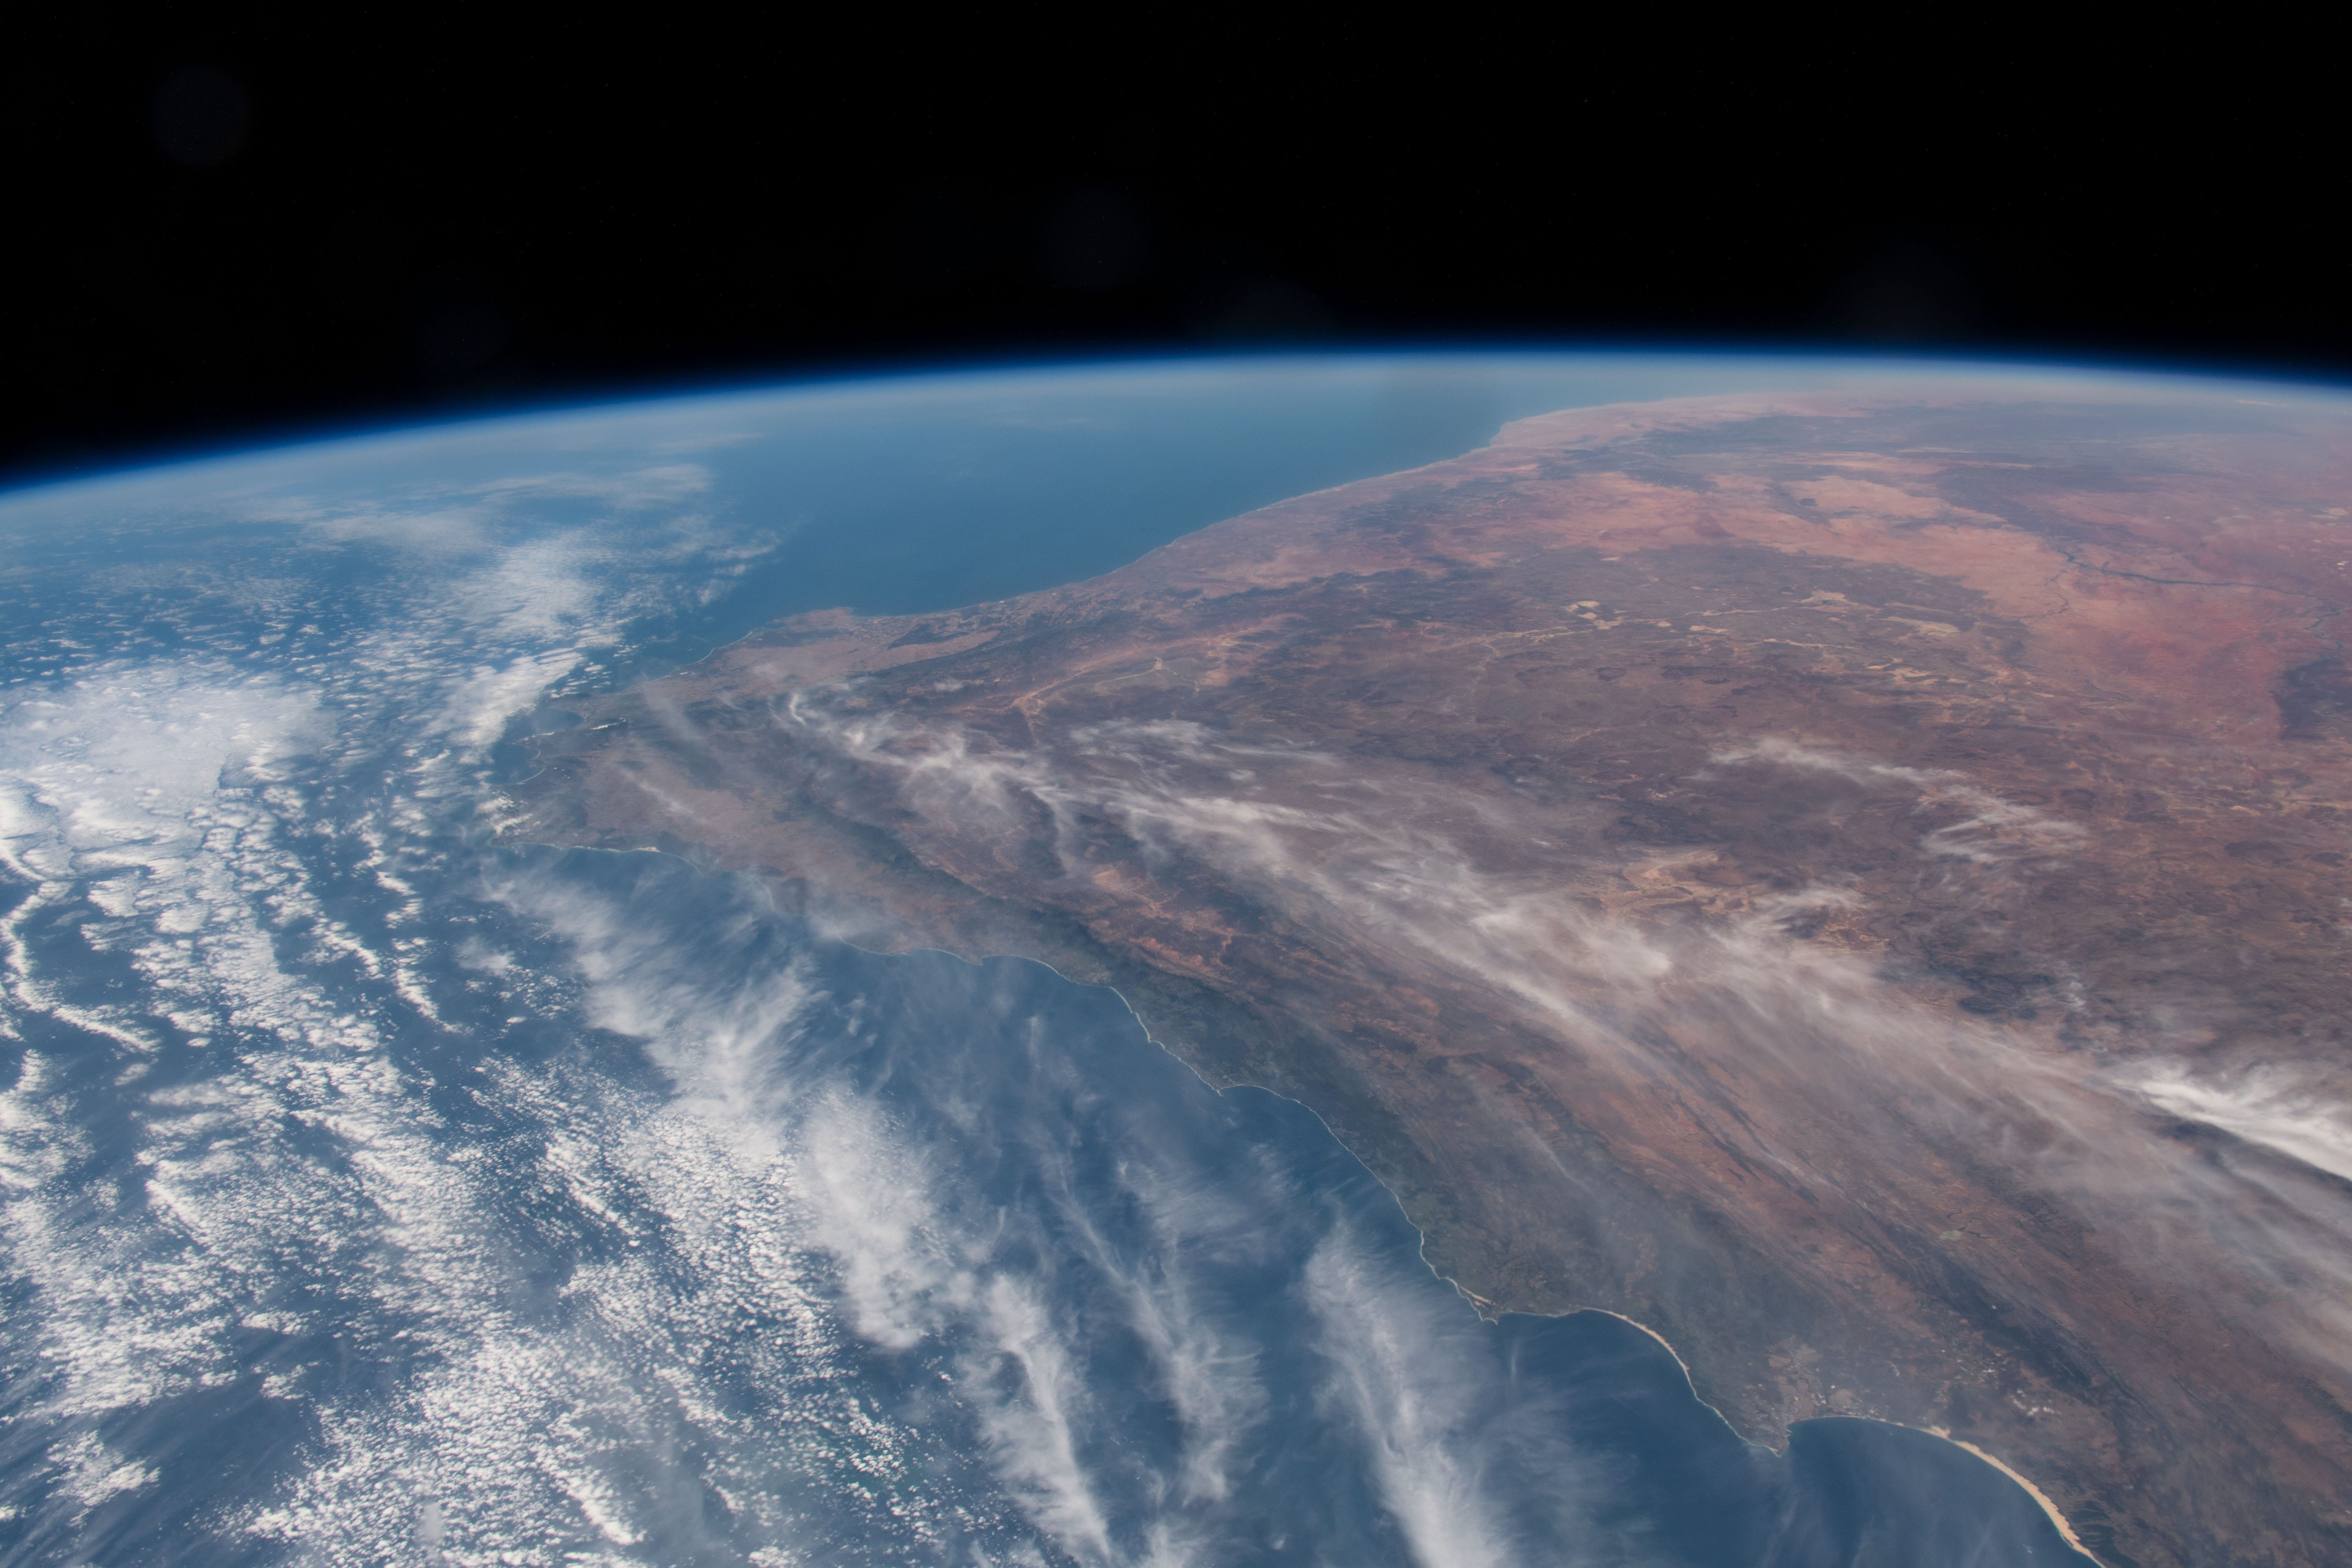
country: REPUBLIC SOUTH AFRICA
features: WESTERN CAPE, SOUTH AFRICA, DRAKENSBERG MOUNTAINS
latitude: -32.0
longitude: 20.0
